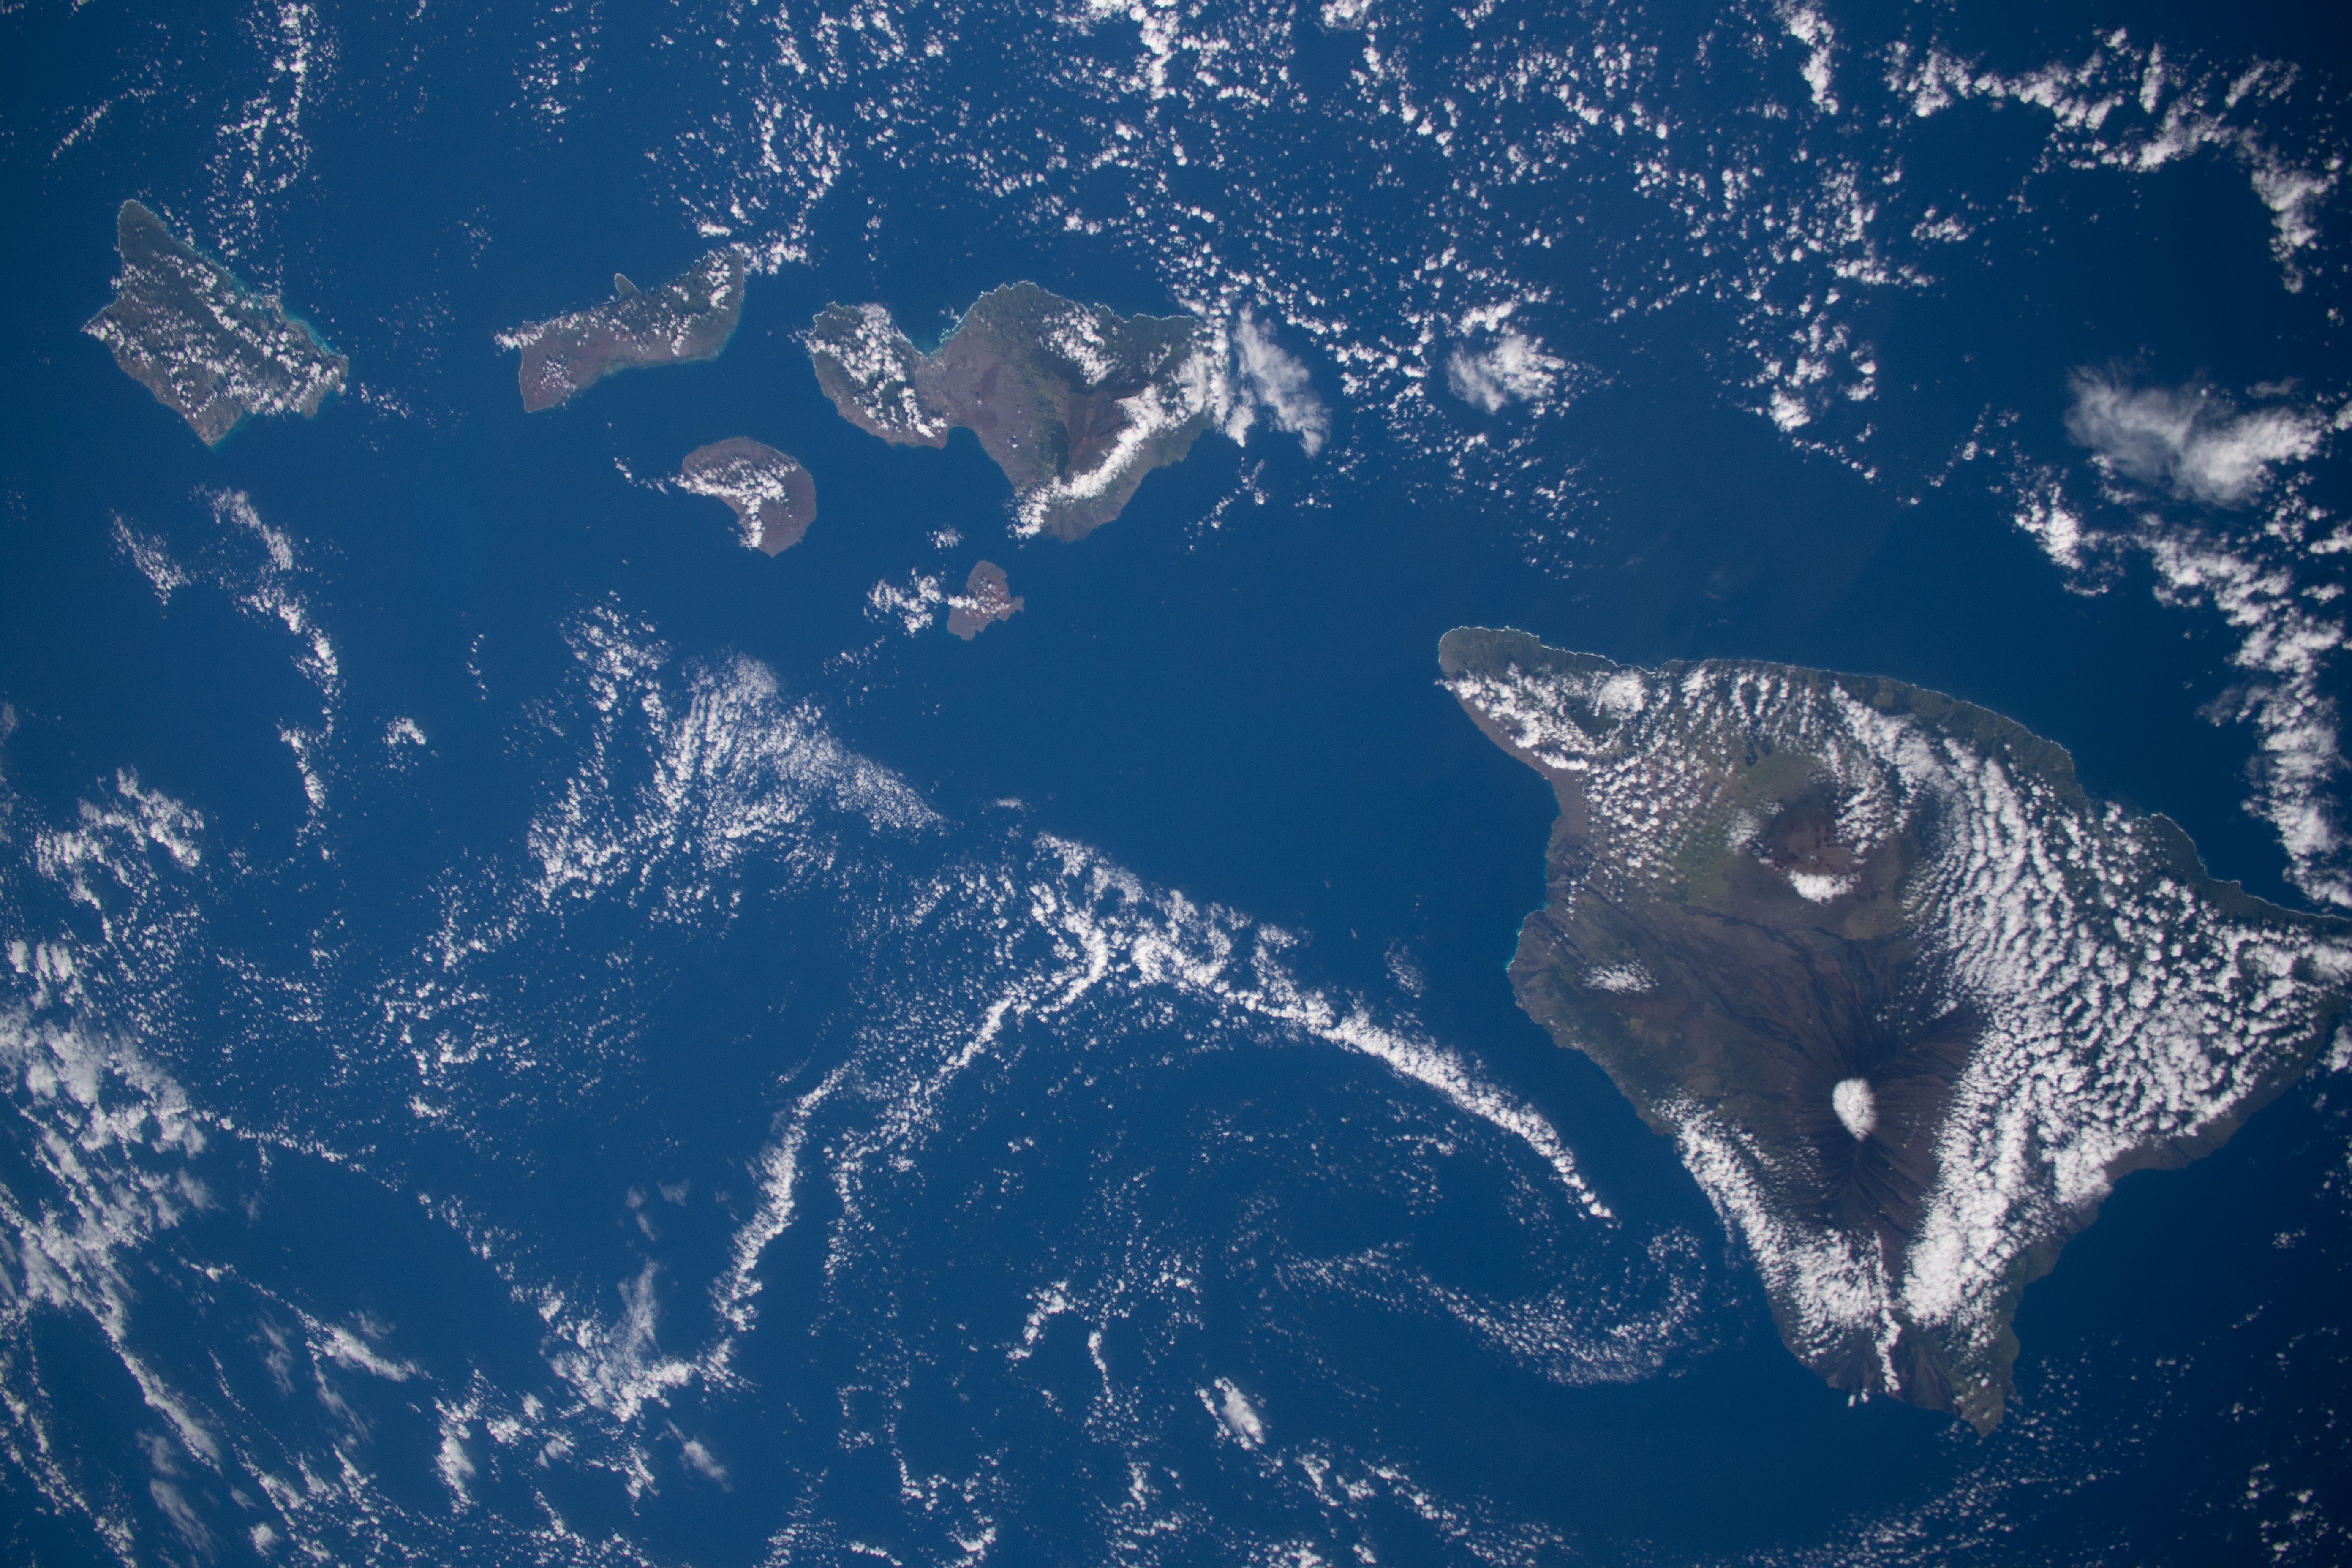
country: USA-HAWAII
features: HAWAIIAN ISLANDS
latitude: 20.0
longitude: -156.5
